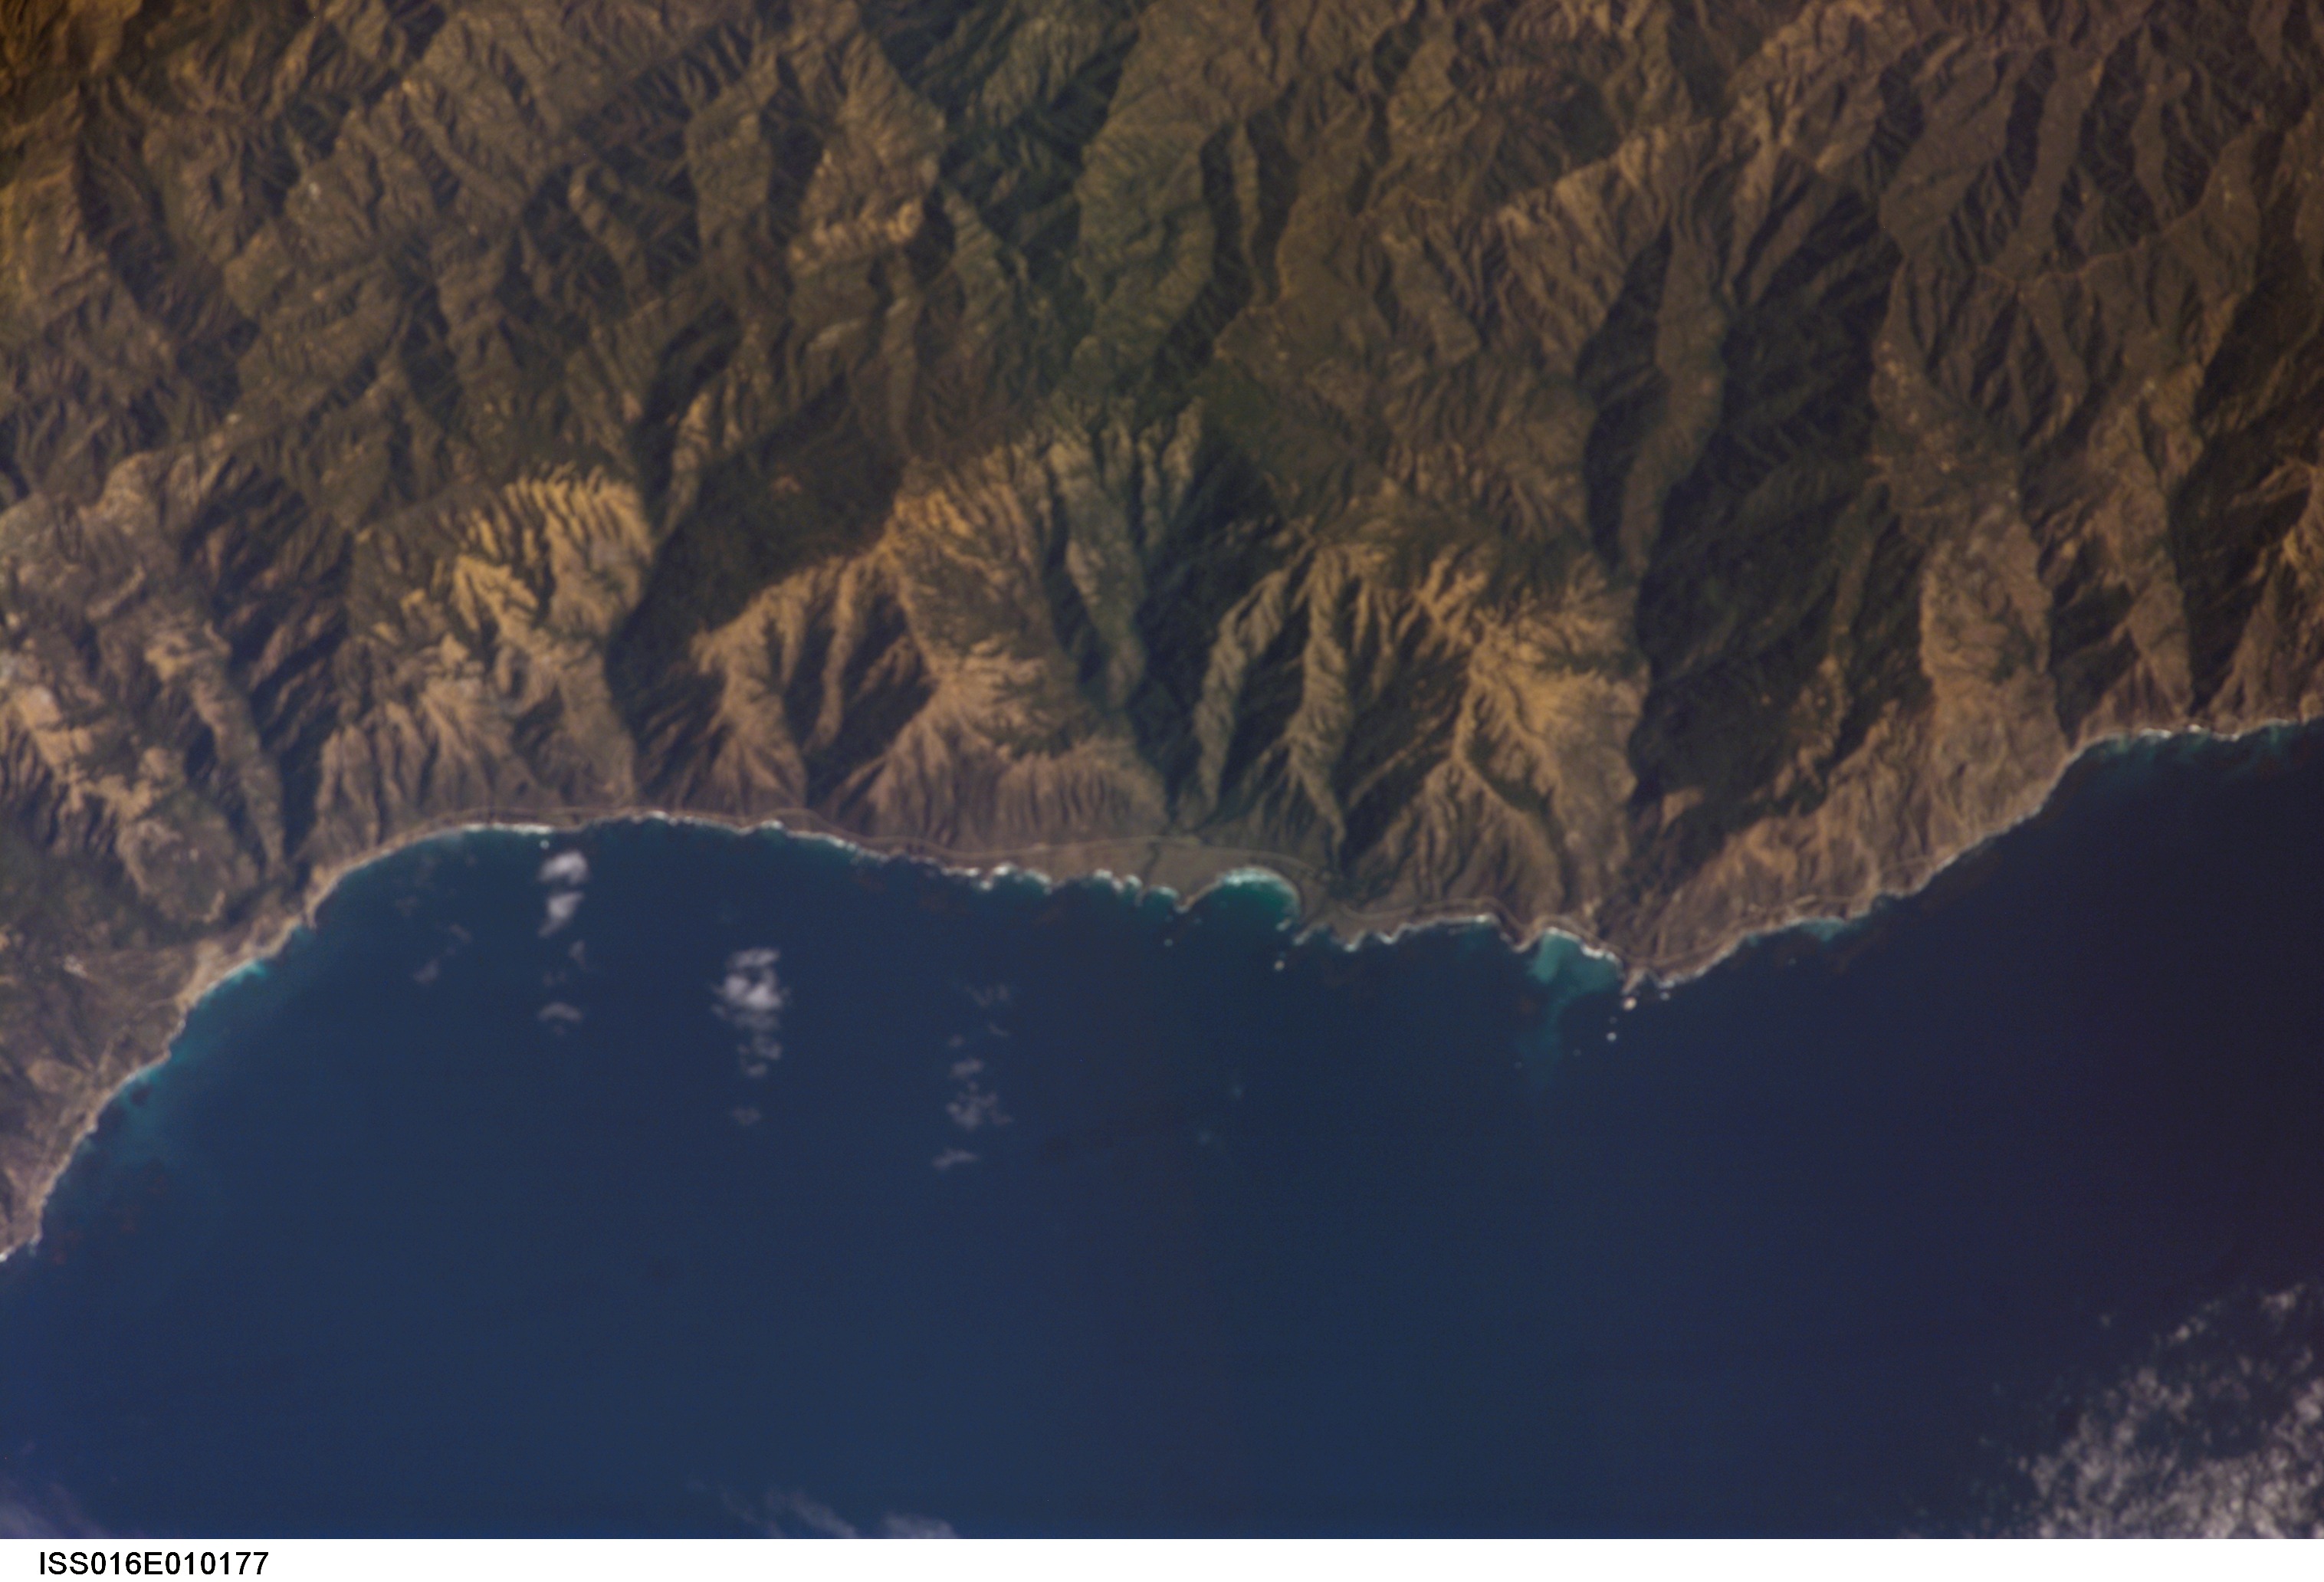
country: USA-CALIFORNIA
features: SOUTH OF LUCIA,PLASKETT ROCK
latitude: 35.9
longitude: -121.5
